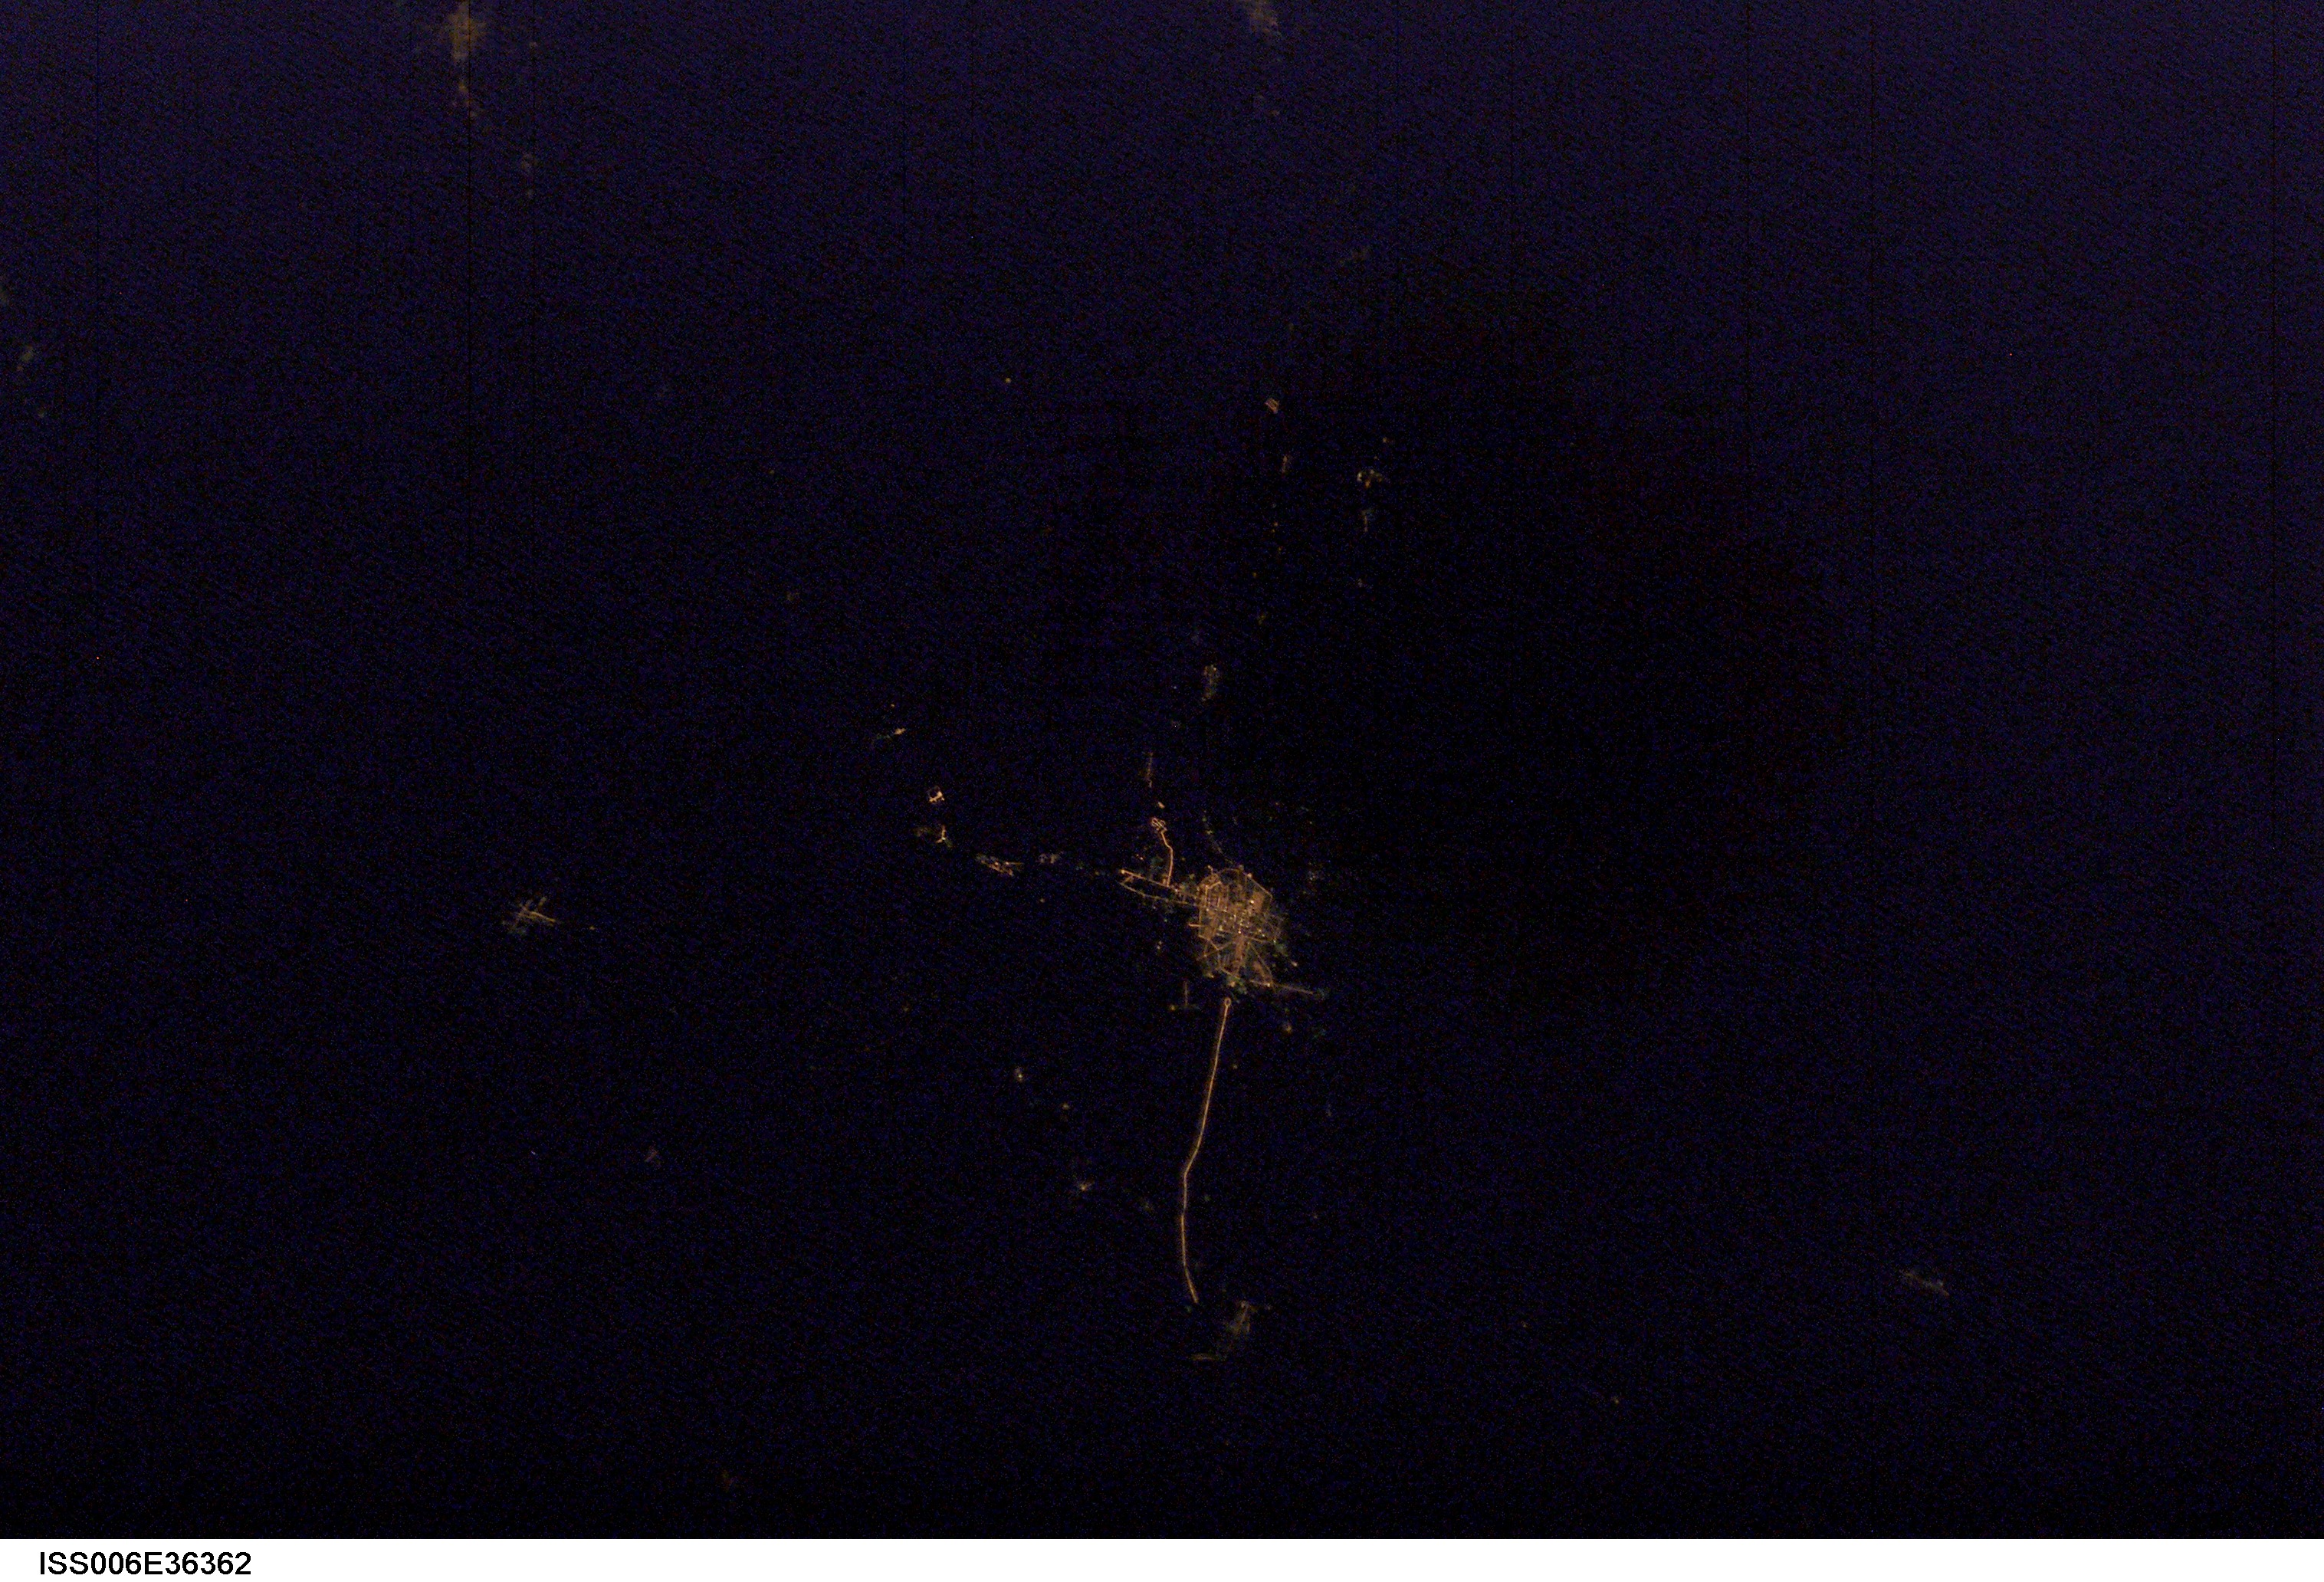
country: IRAN
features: DARK EARTHOBS
